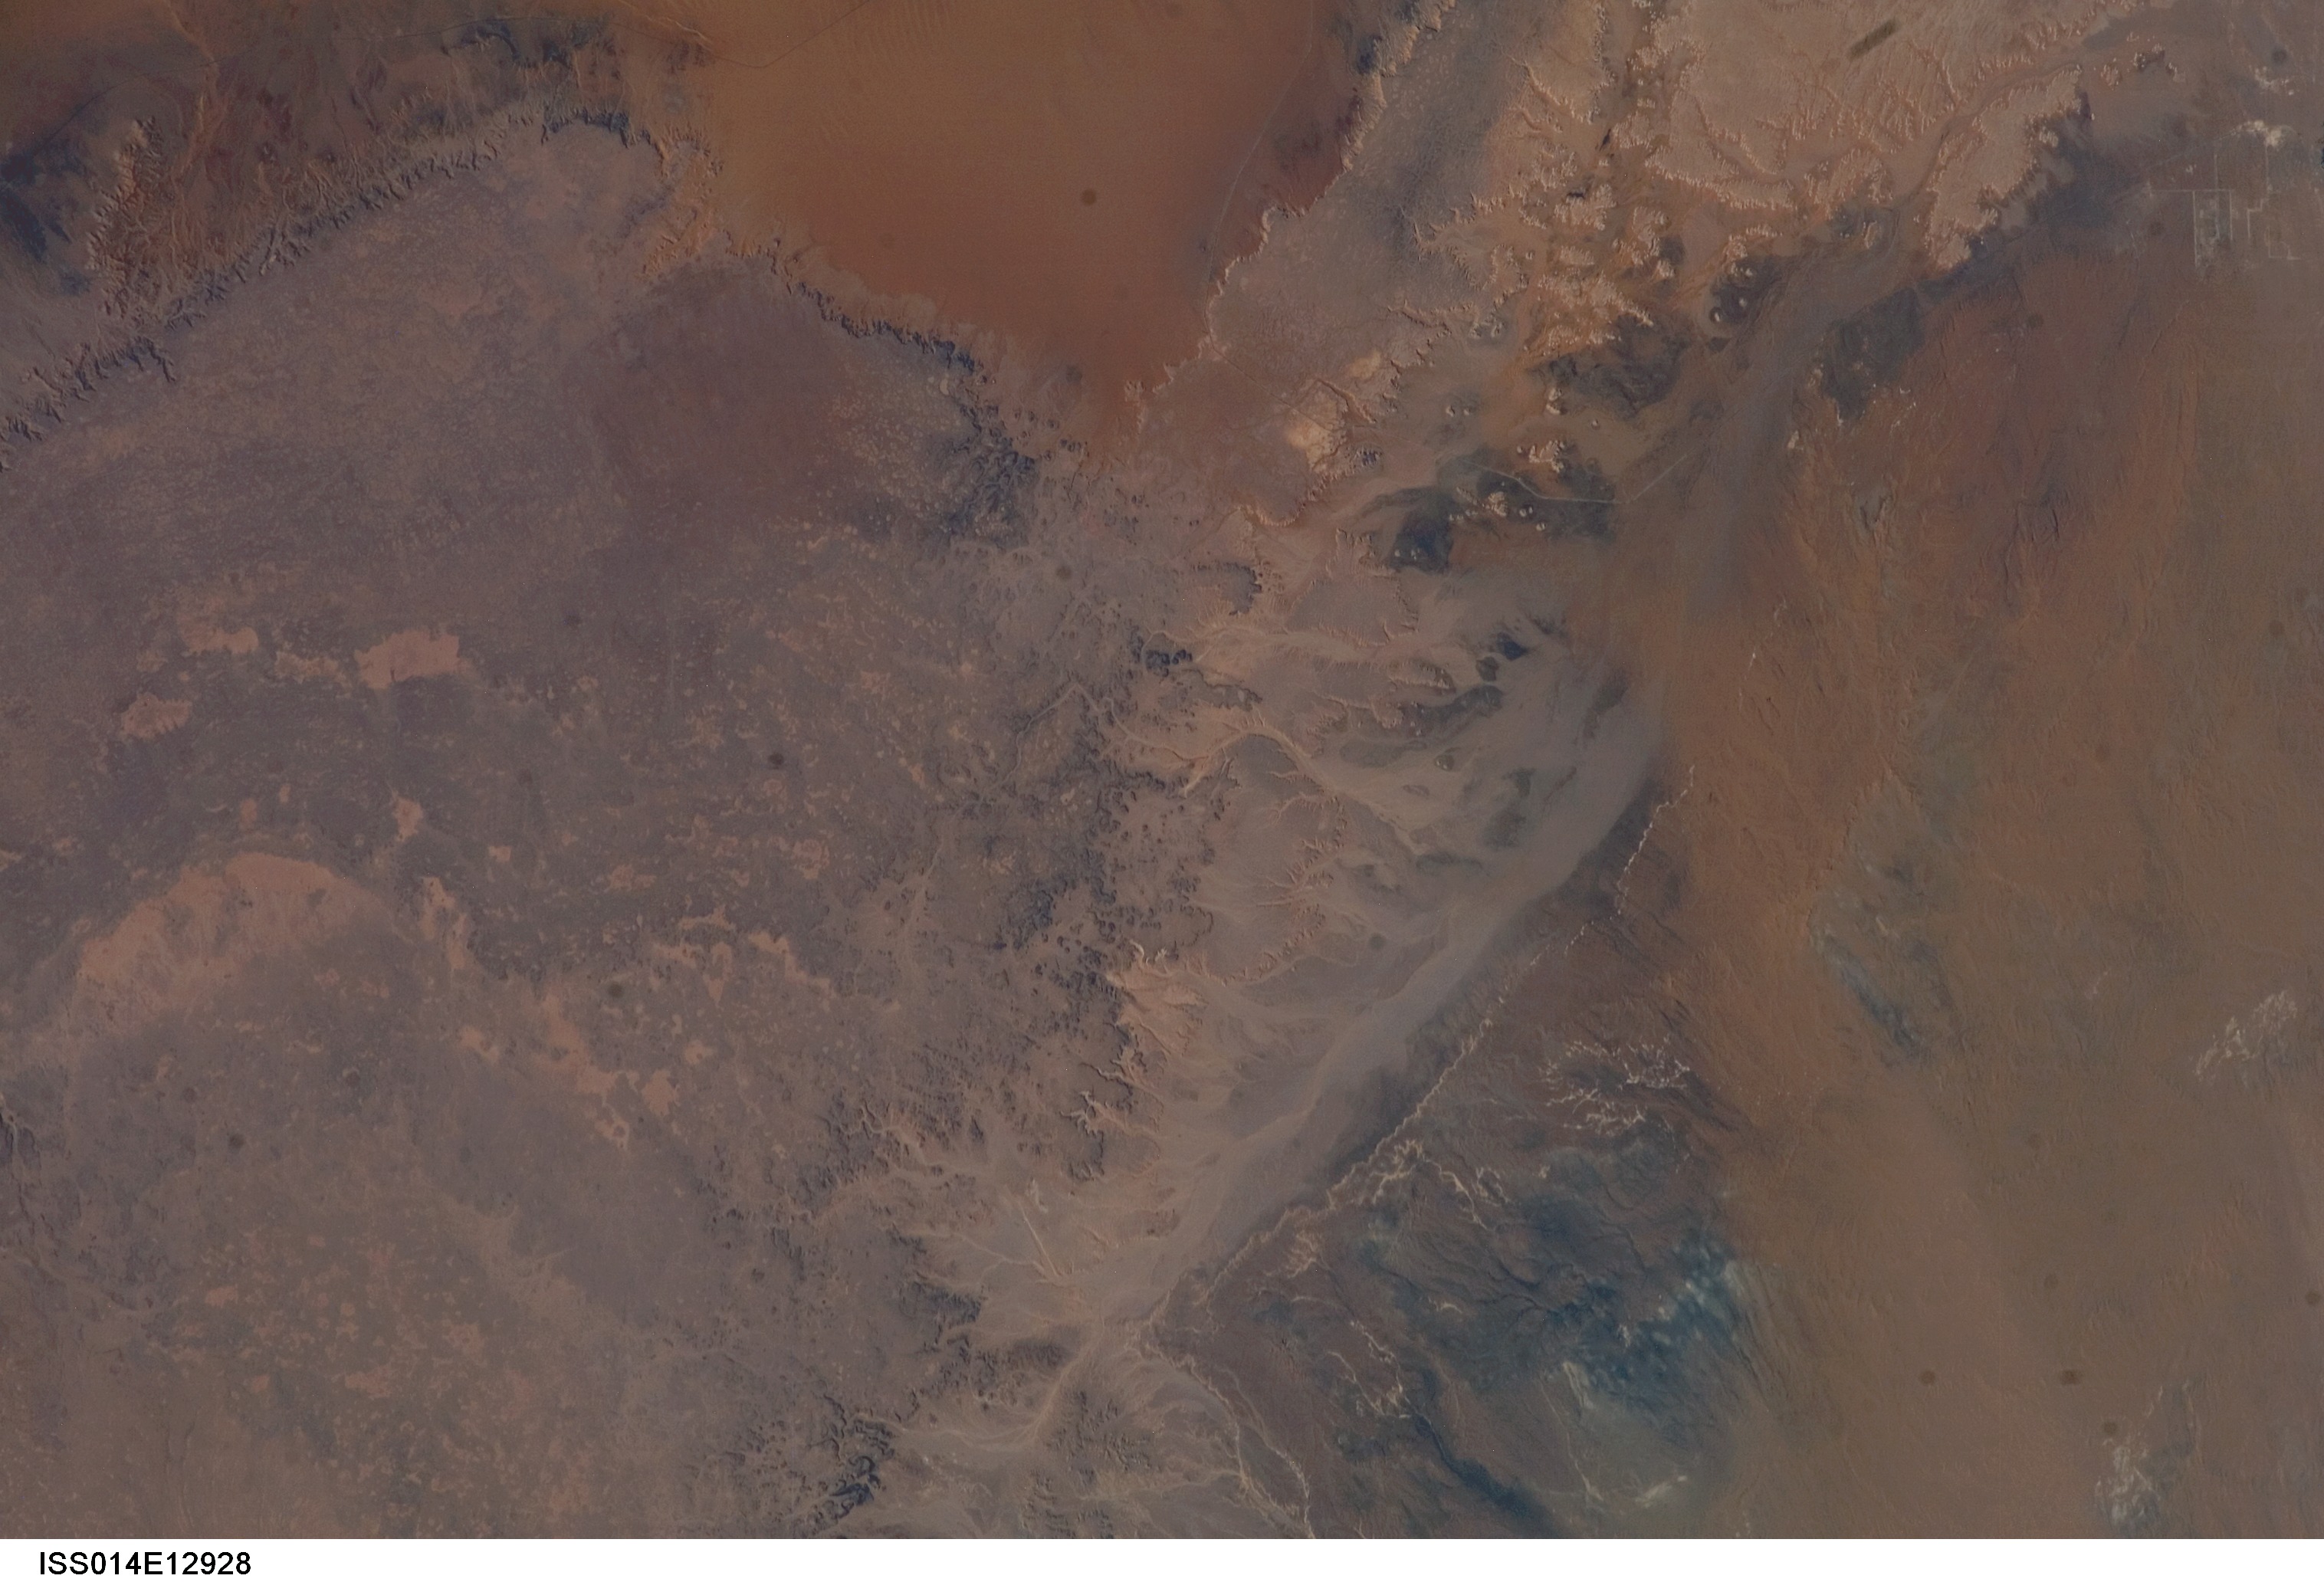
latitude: 26.5
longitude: 28.0
